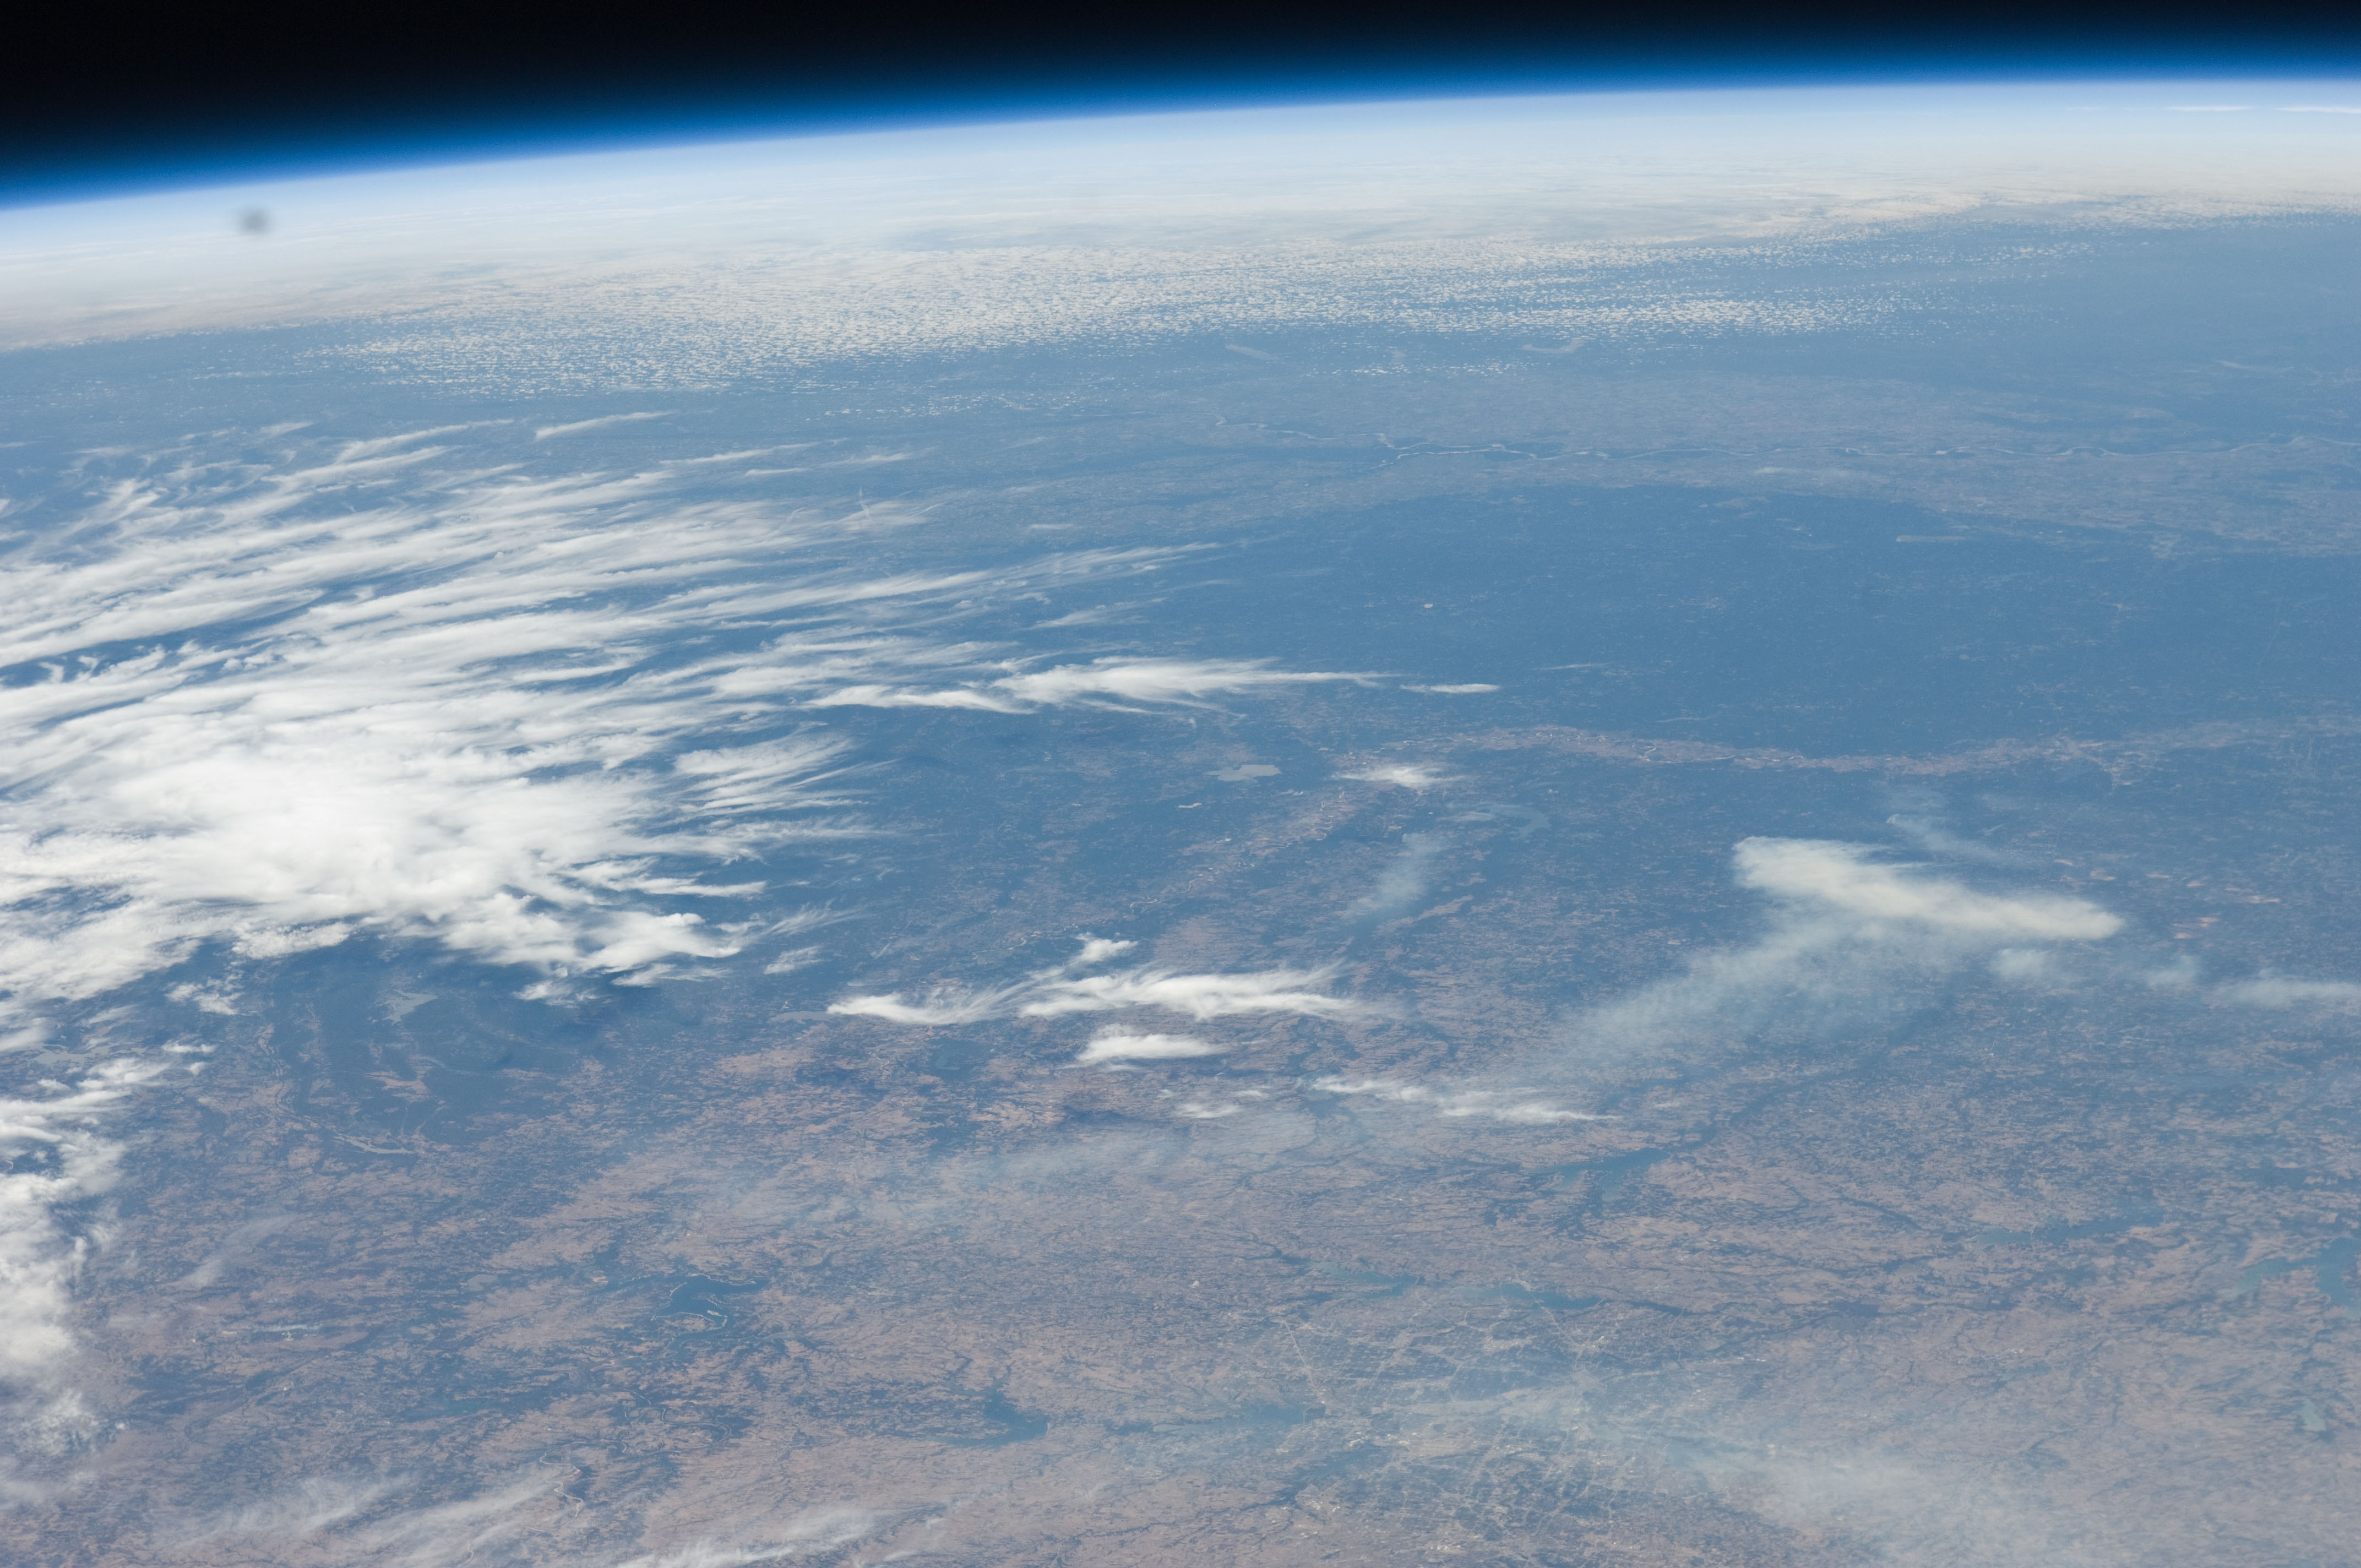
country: USA-ARKANSAS
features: PAN-WILDFIRES, HAZE, RED R., DALLAS
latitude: 34.0
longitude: -94.0
